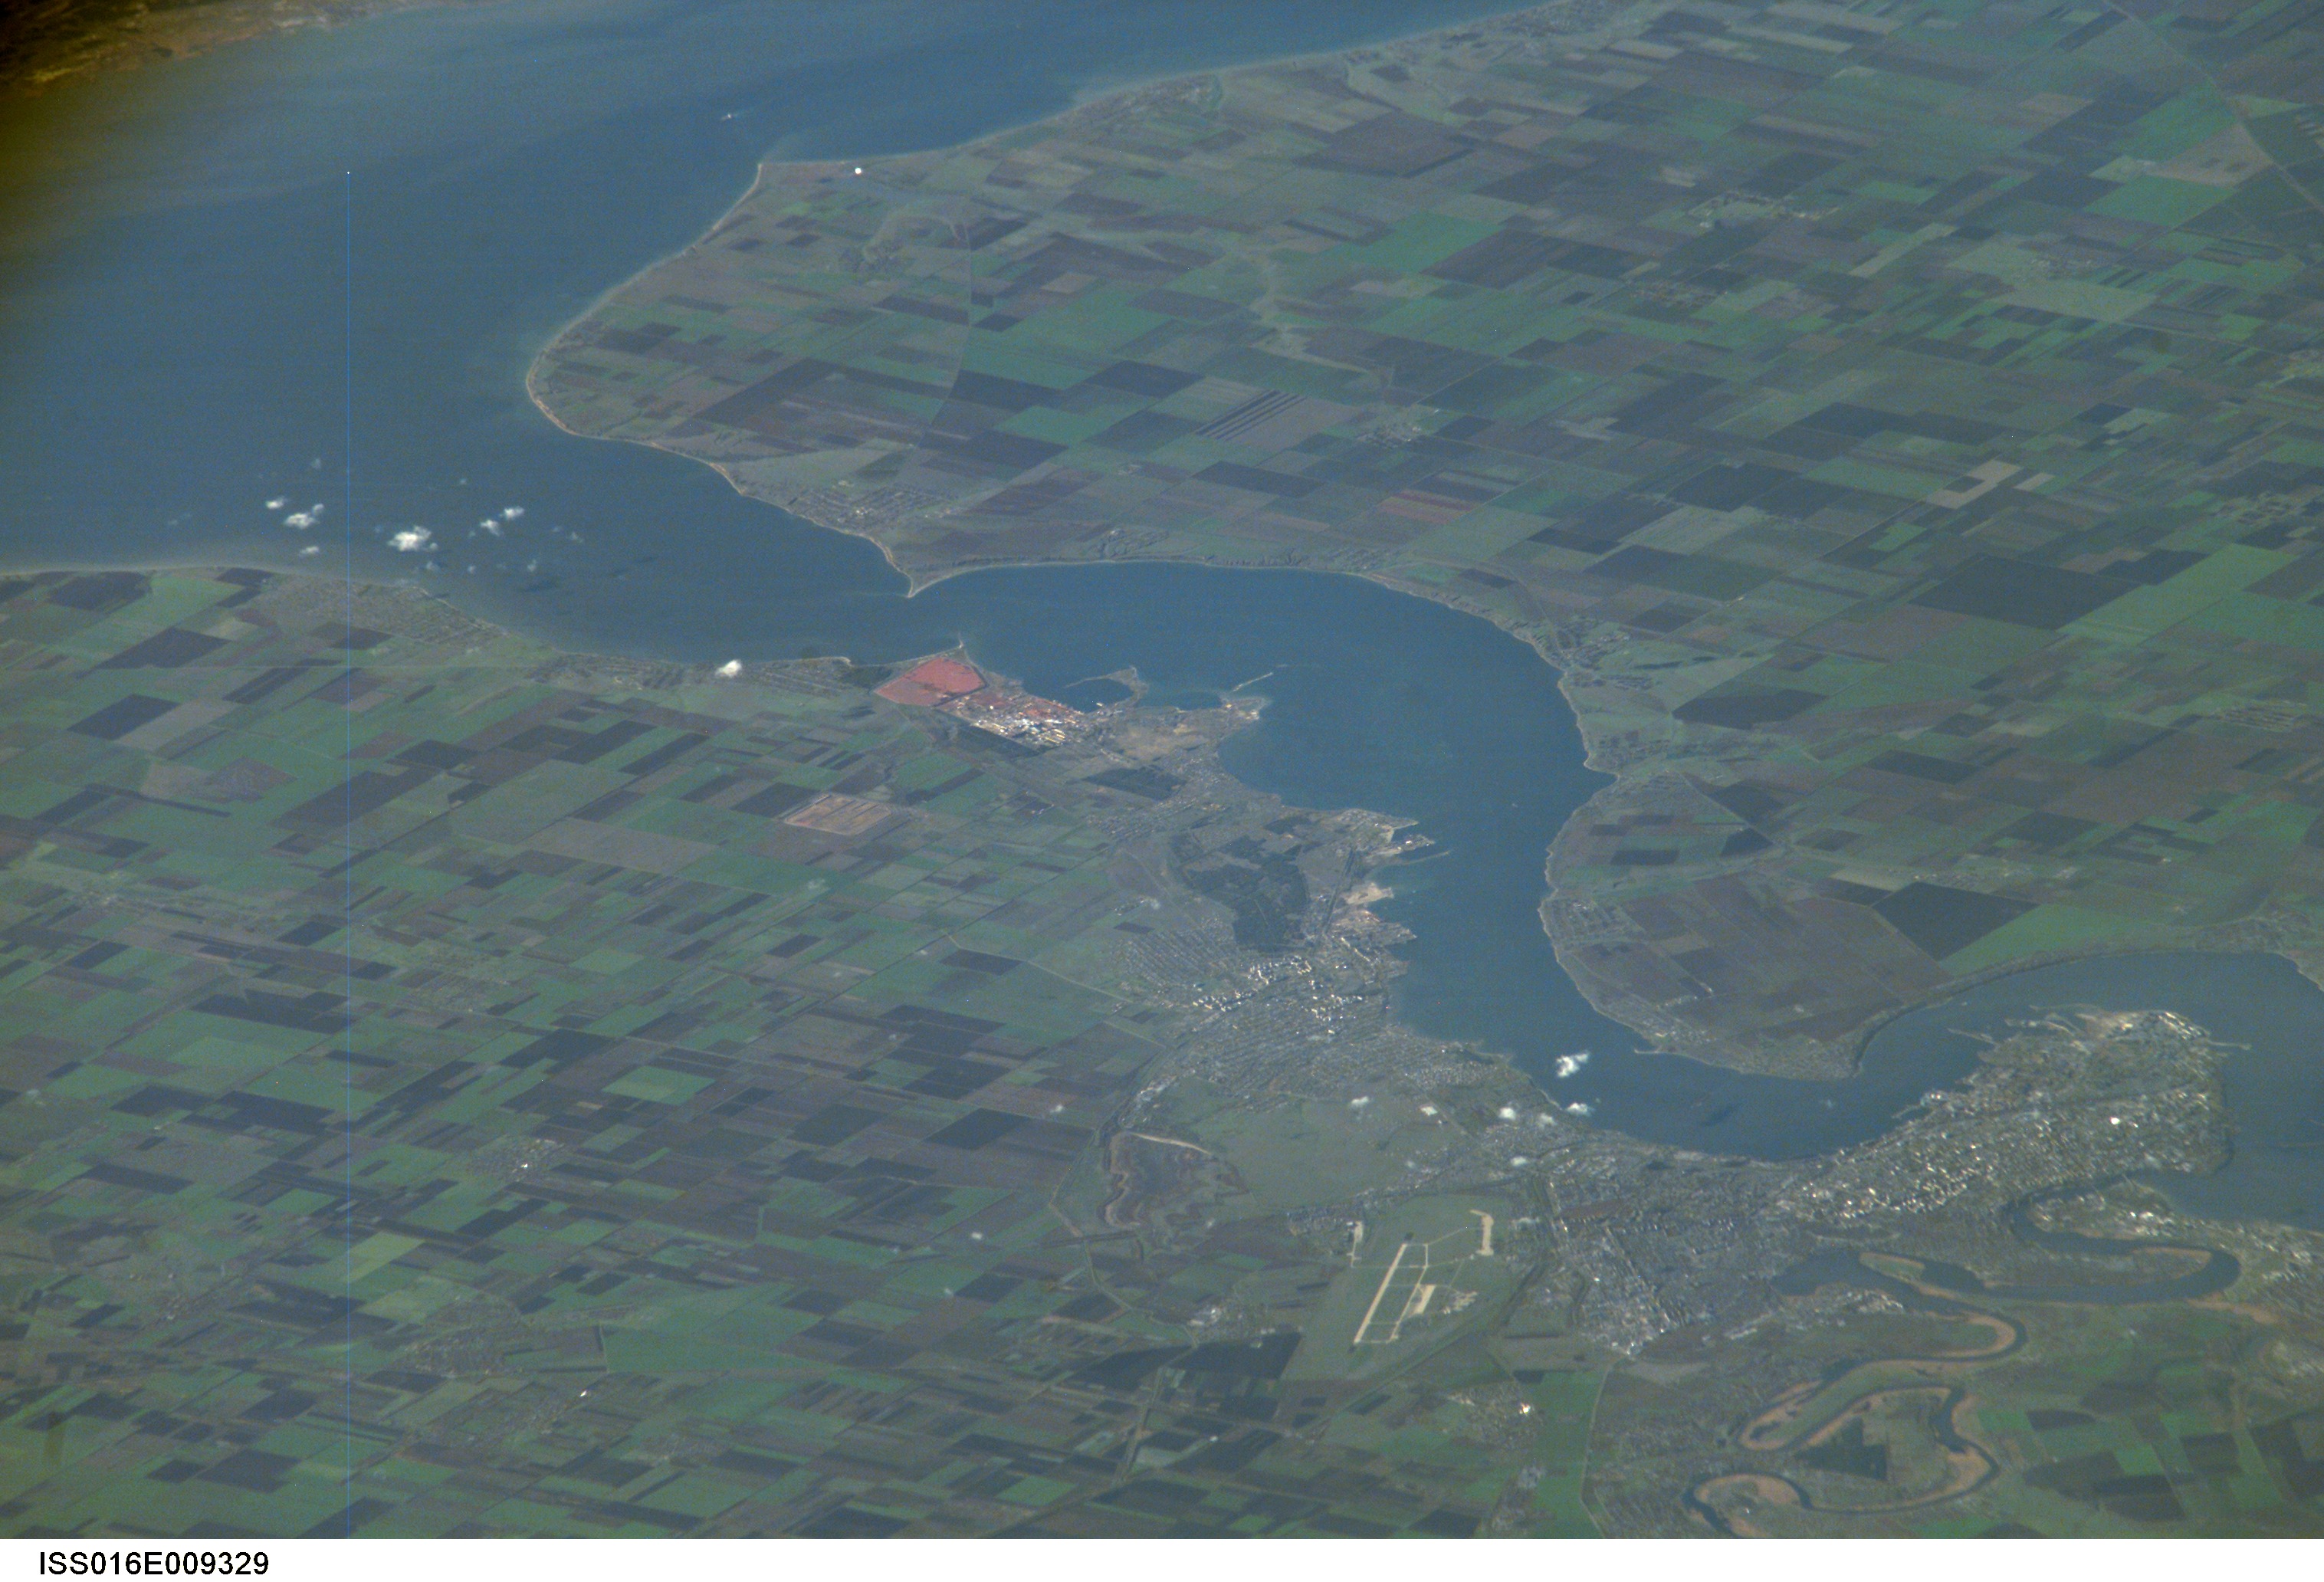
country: UKRAINE
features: BURGSKIY B., NIKOLOYEV, AGR.
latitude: 46.8
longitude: 31.9
